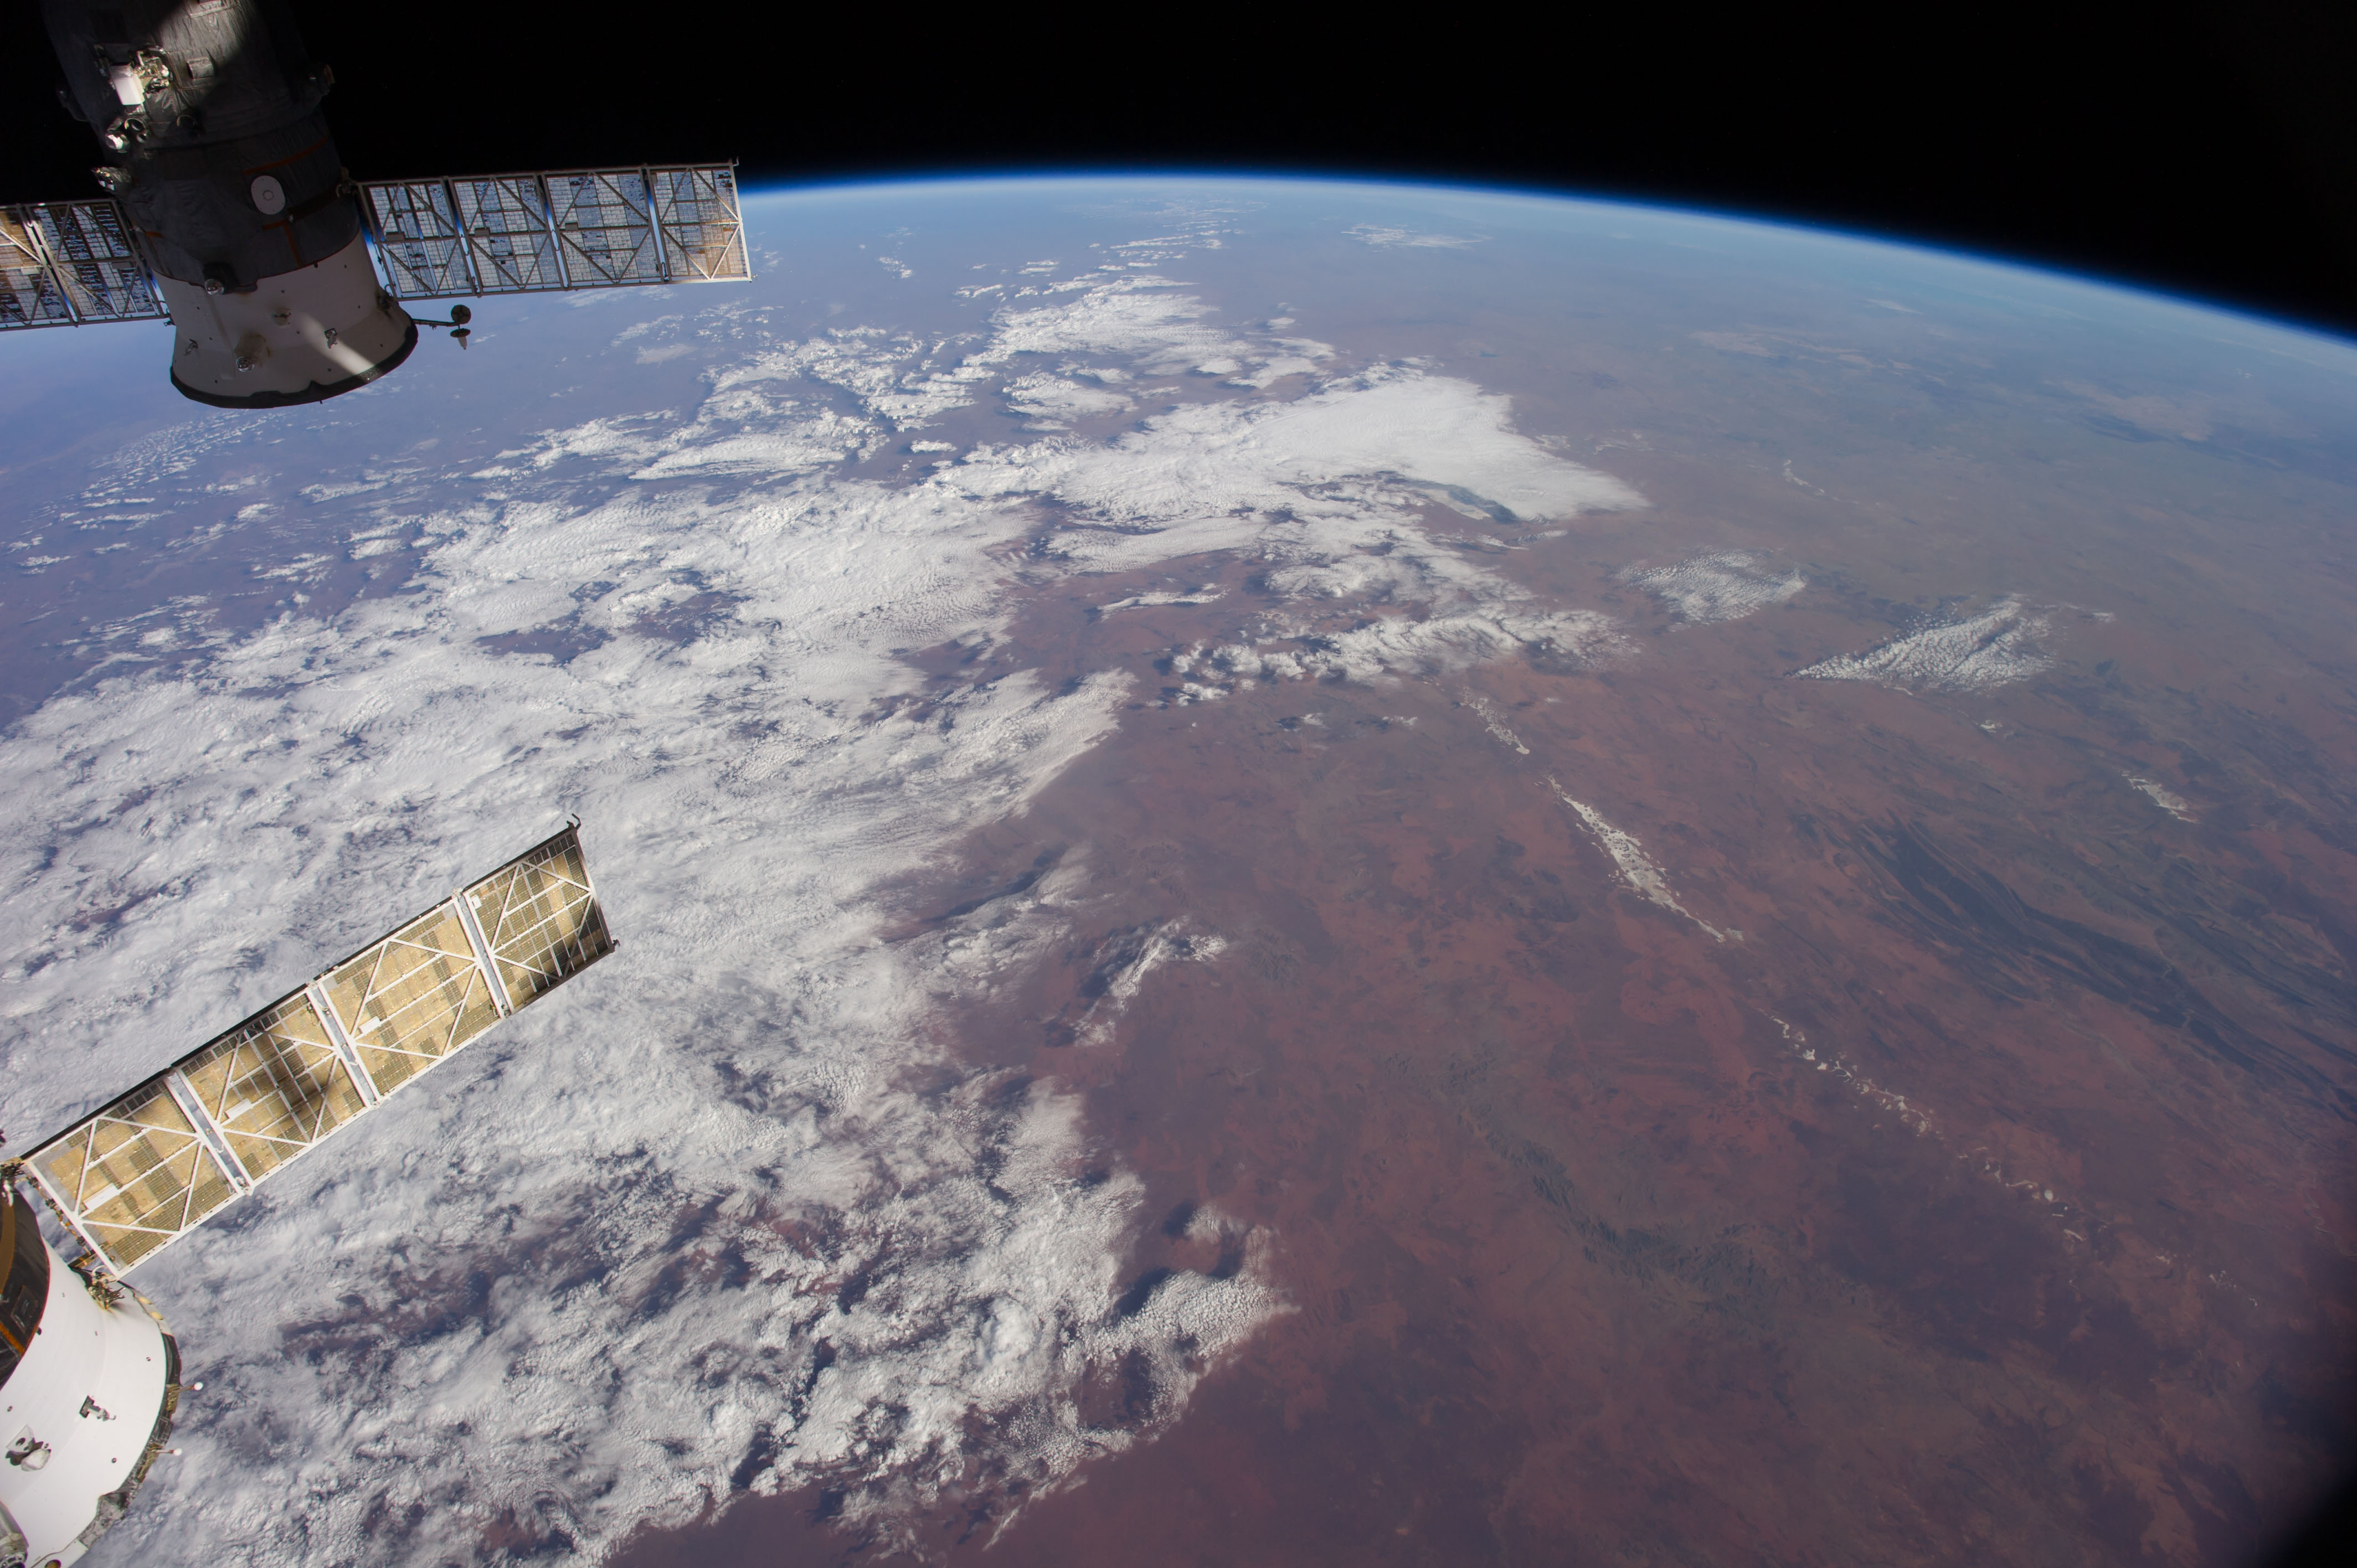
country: AUSTRALIA-NT
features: L. AMADEUS, L. MACKAY, L. GREGORY, GIBSON DES., GREAT SANDY DES., MACDONNELL RA., ATMOPSHERIC LIMB
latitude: -26.0
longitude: 129.5
